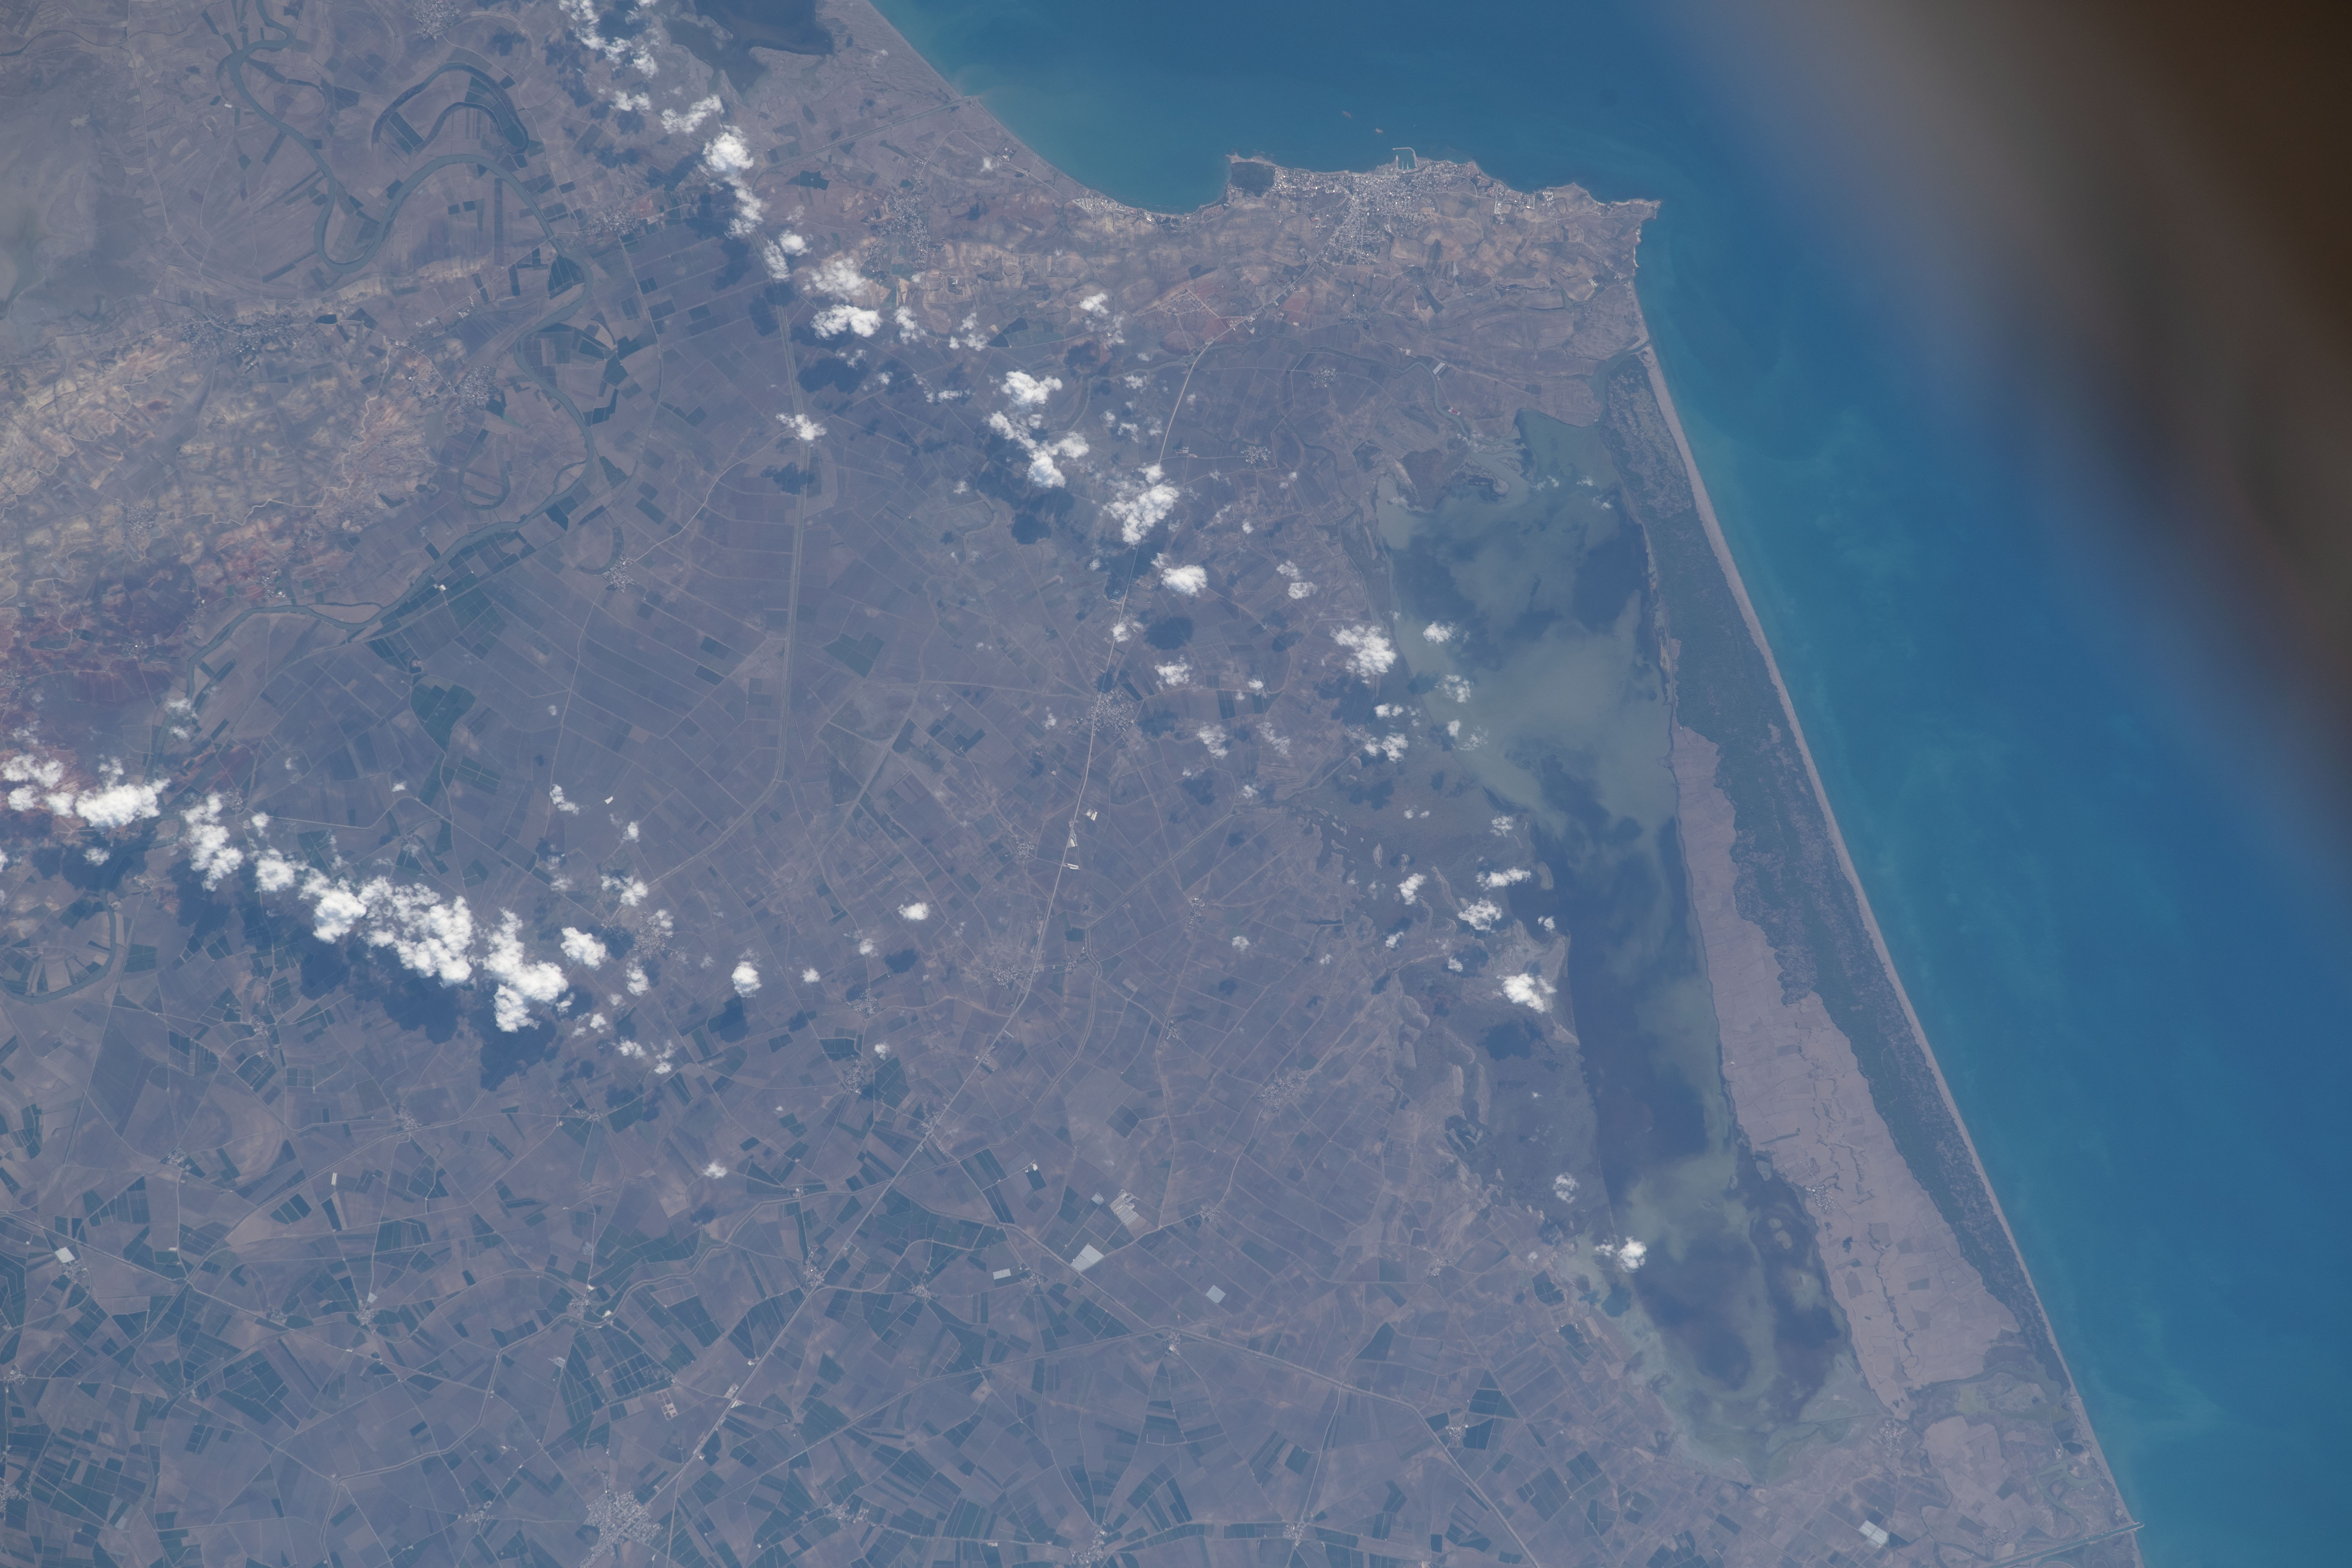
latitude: 36.6
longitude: 35.5
